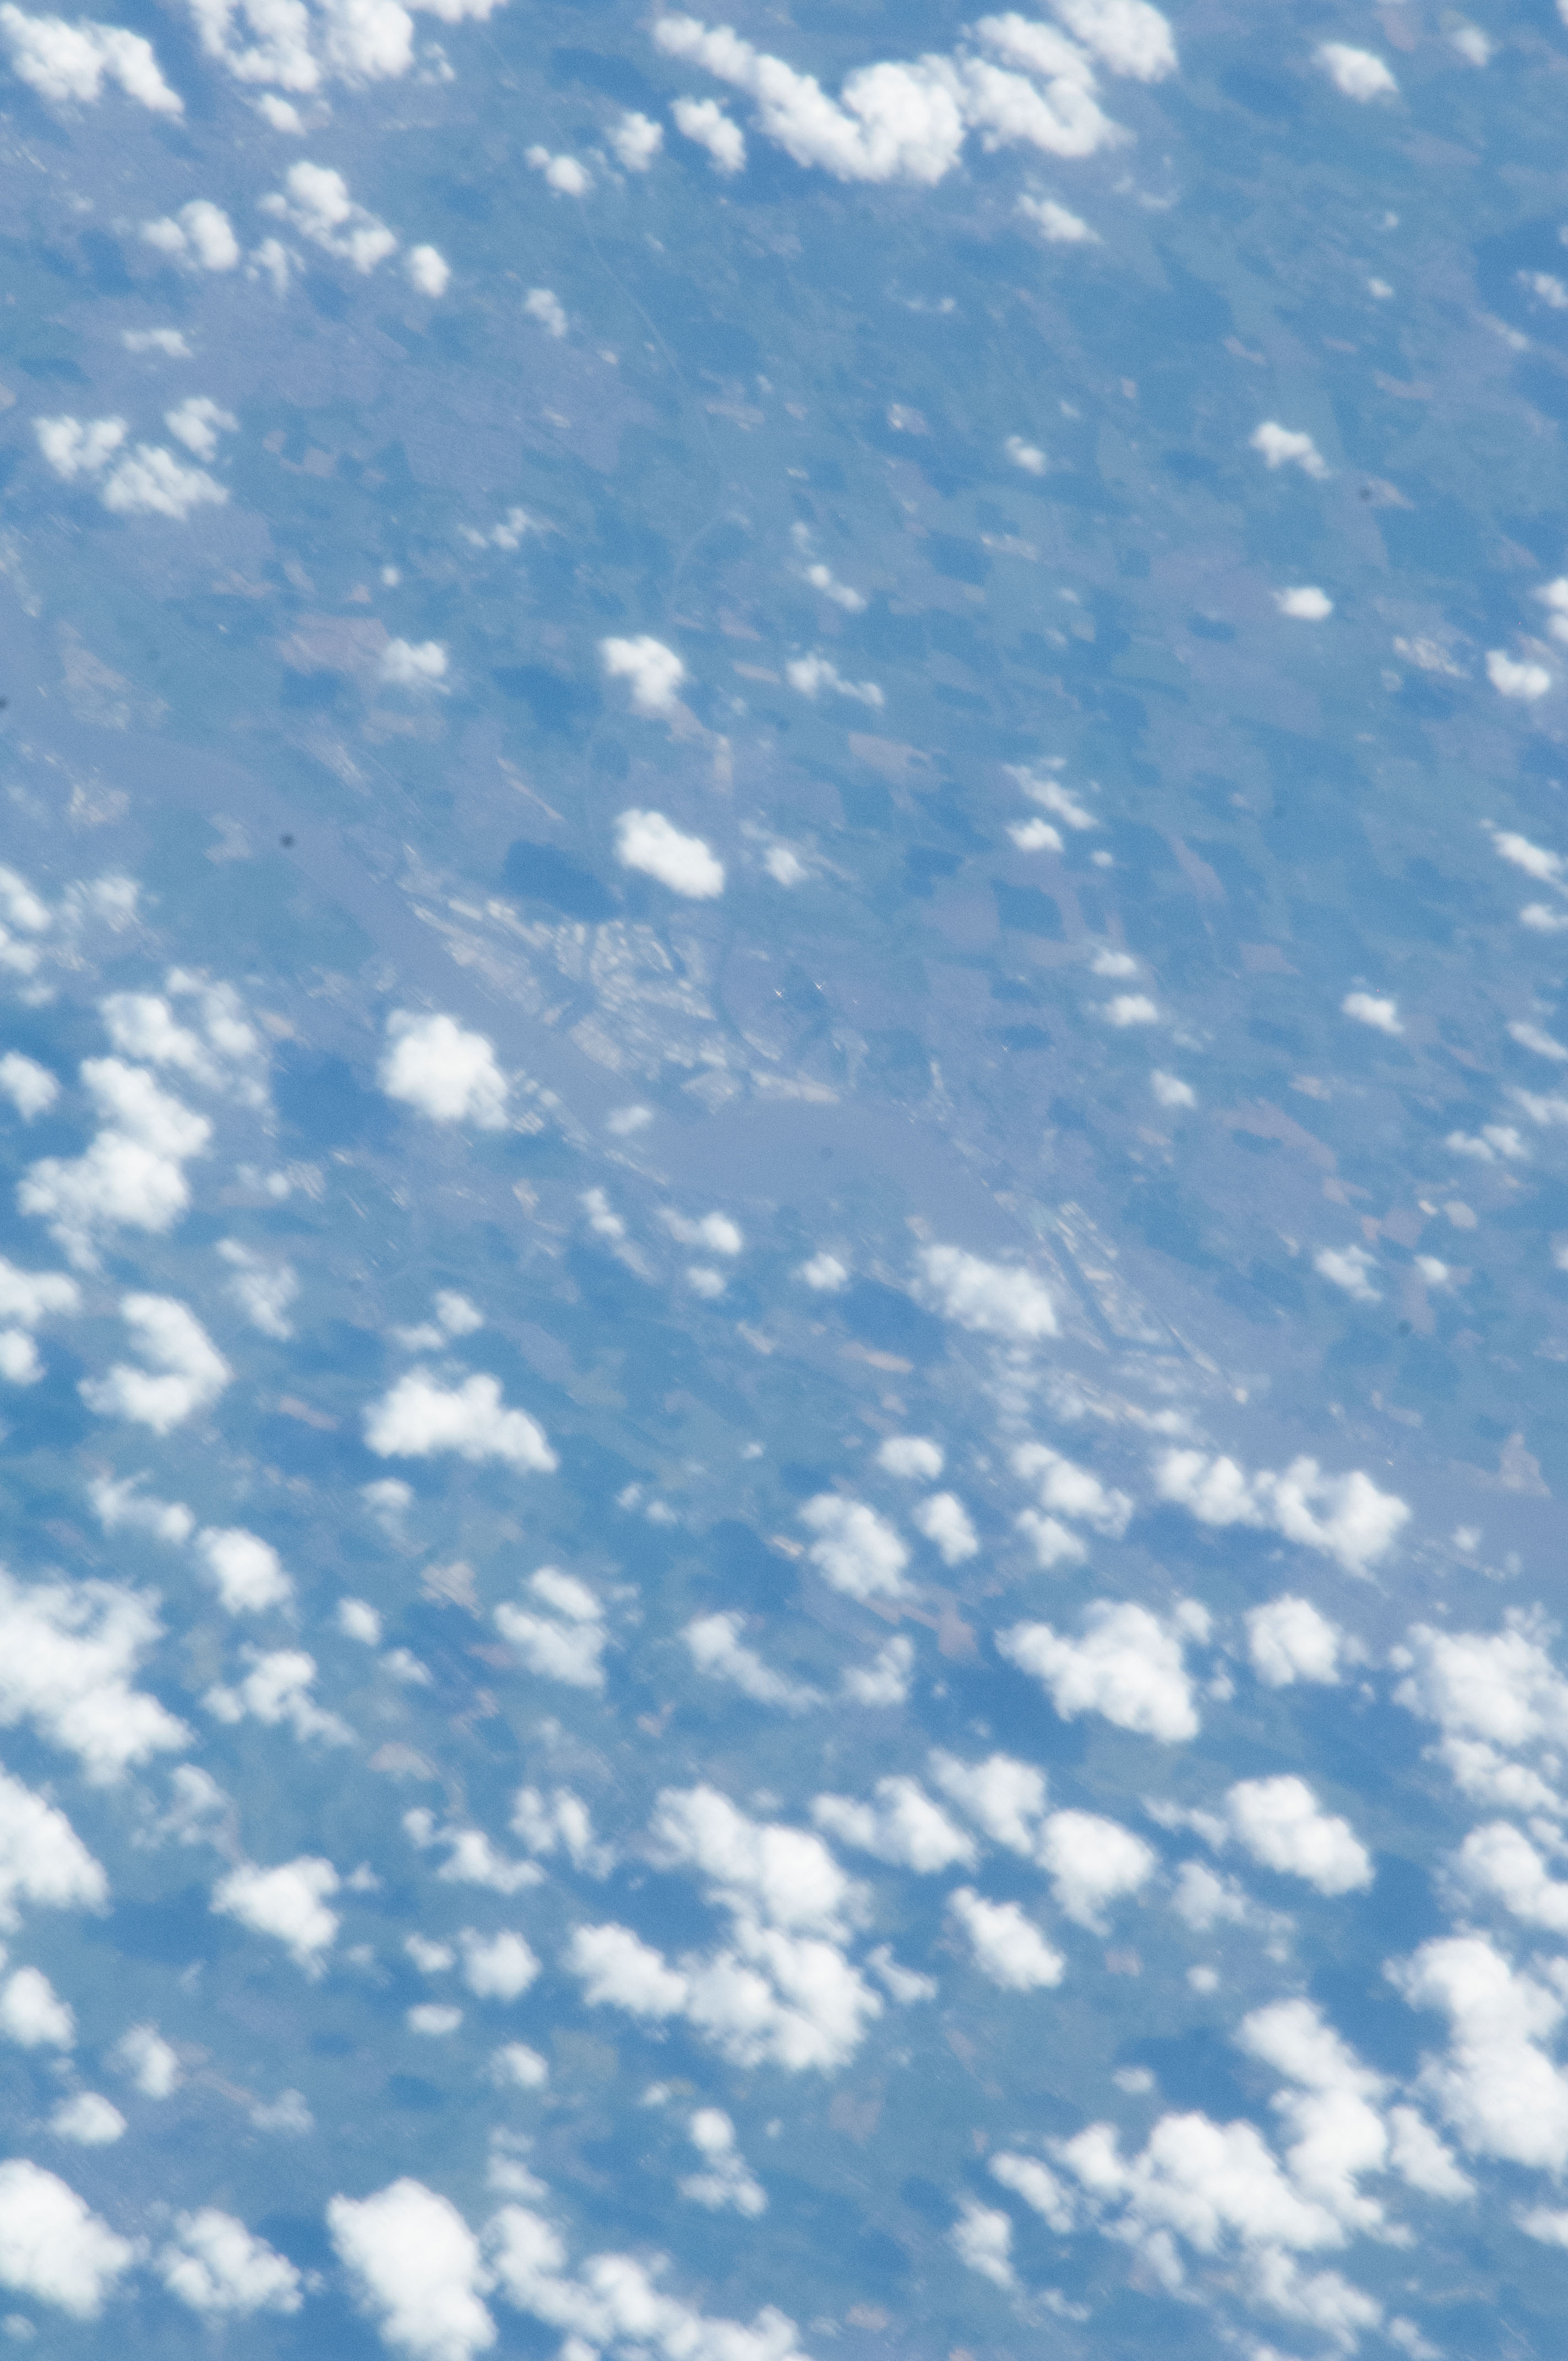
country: UK-ENGLAND
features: RIVER THAMES, PORT OF TILBURY, WEST THURROCK, AGR., TOWNS, HAZE, SOFT
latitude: 51.5
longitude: 0.3
